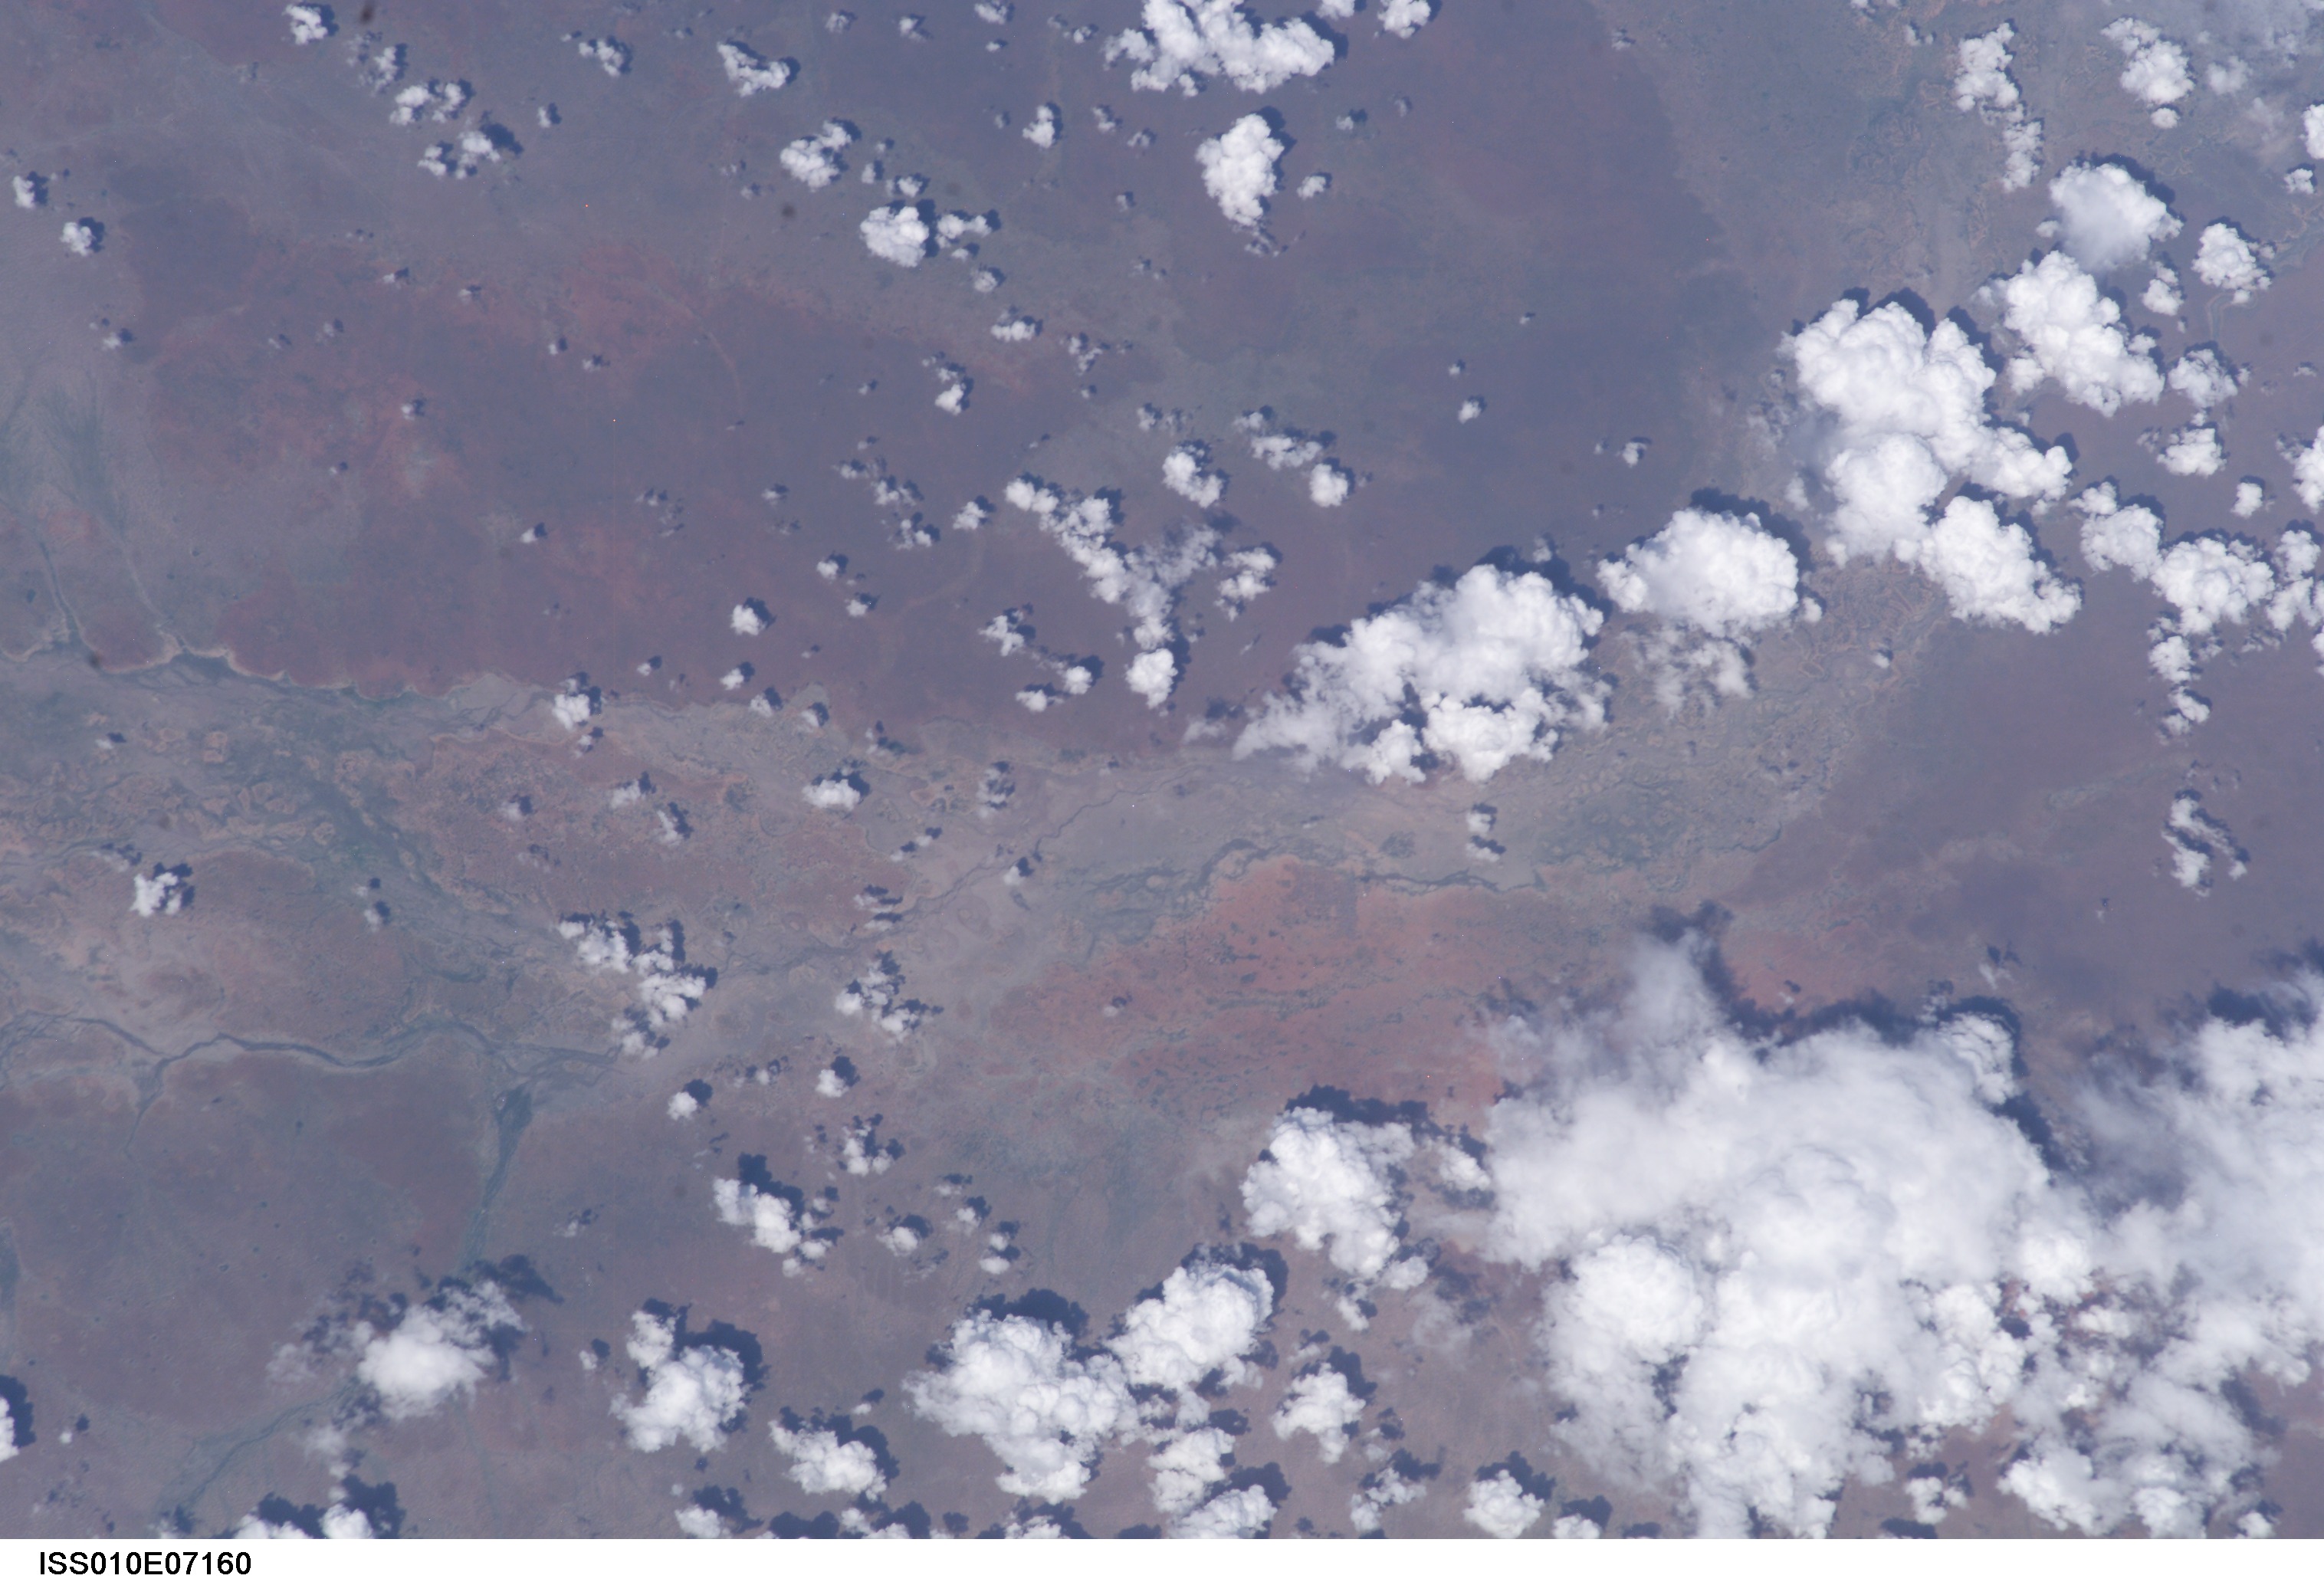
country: KENYA
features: SABENA DES., LORIAN SWAMP
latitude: 0.5
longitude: 40.5
